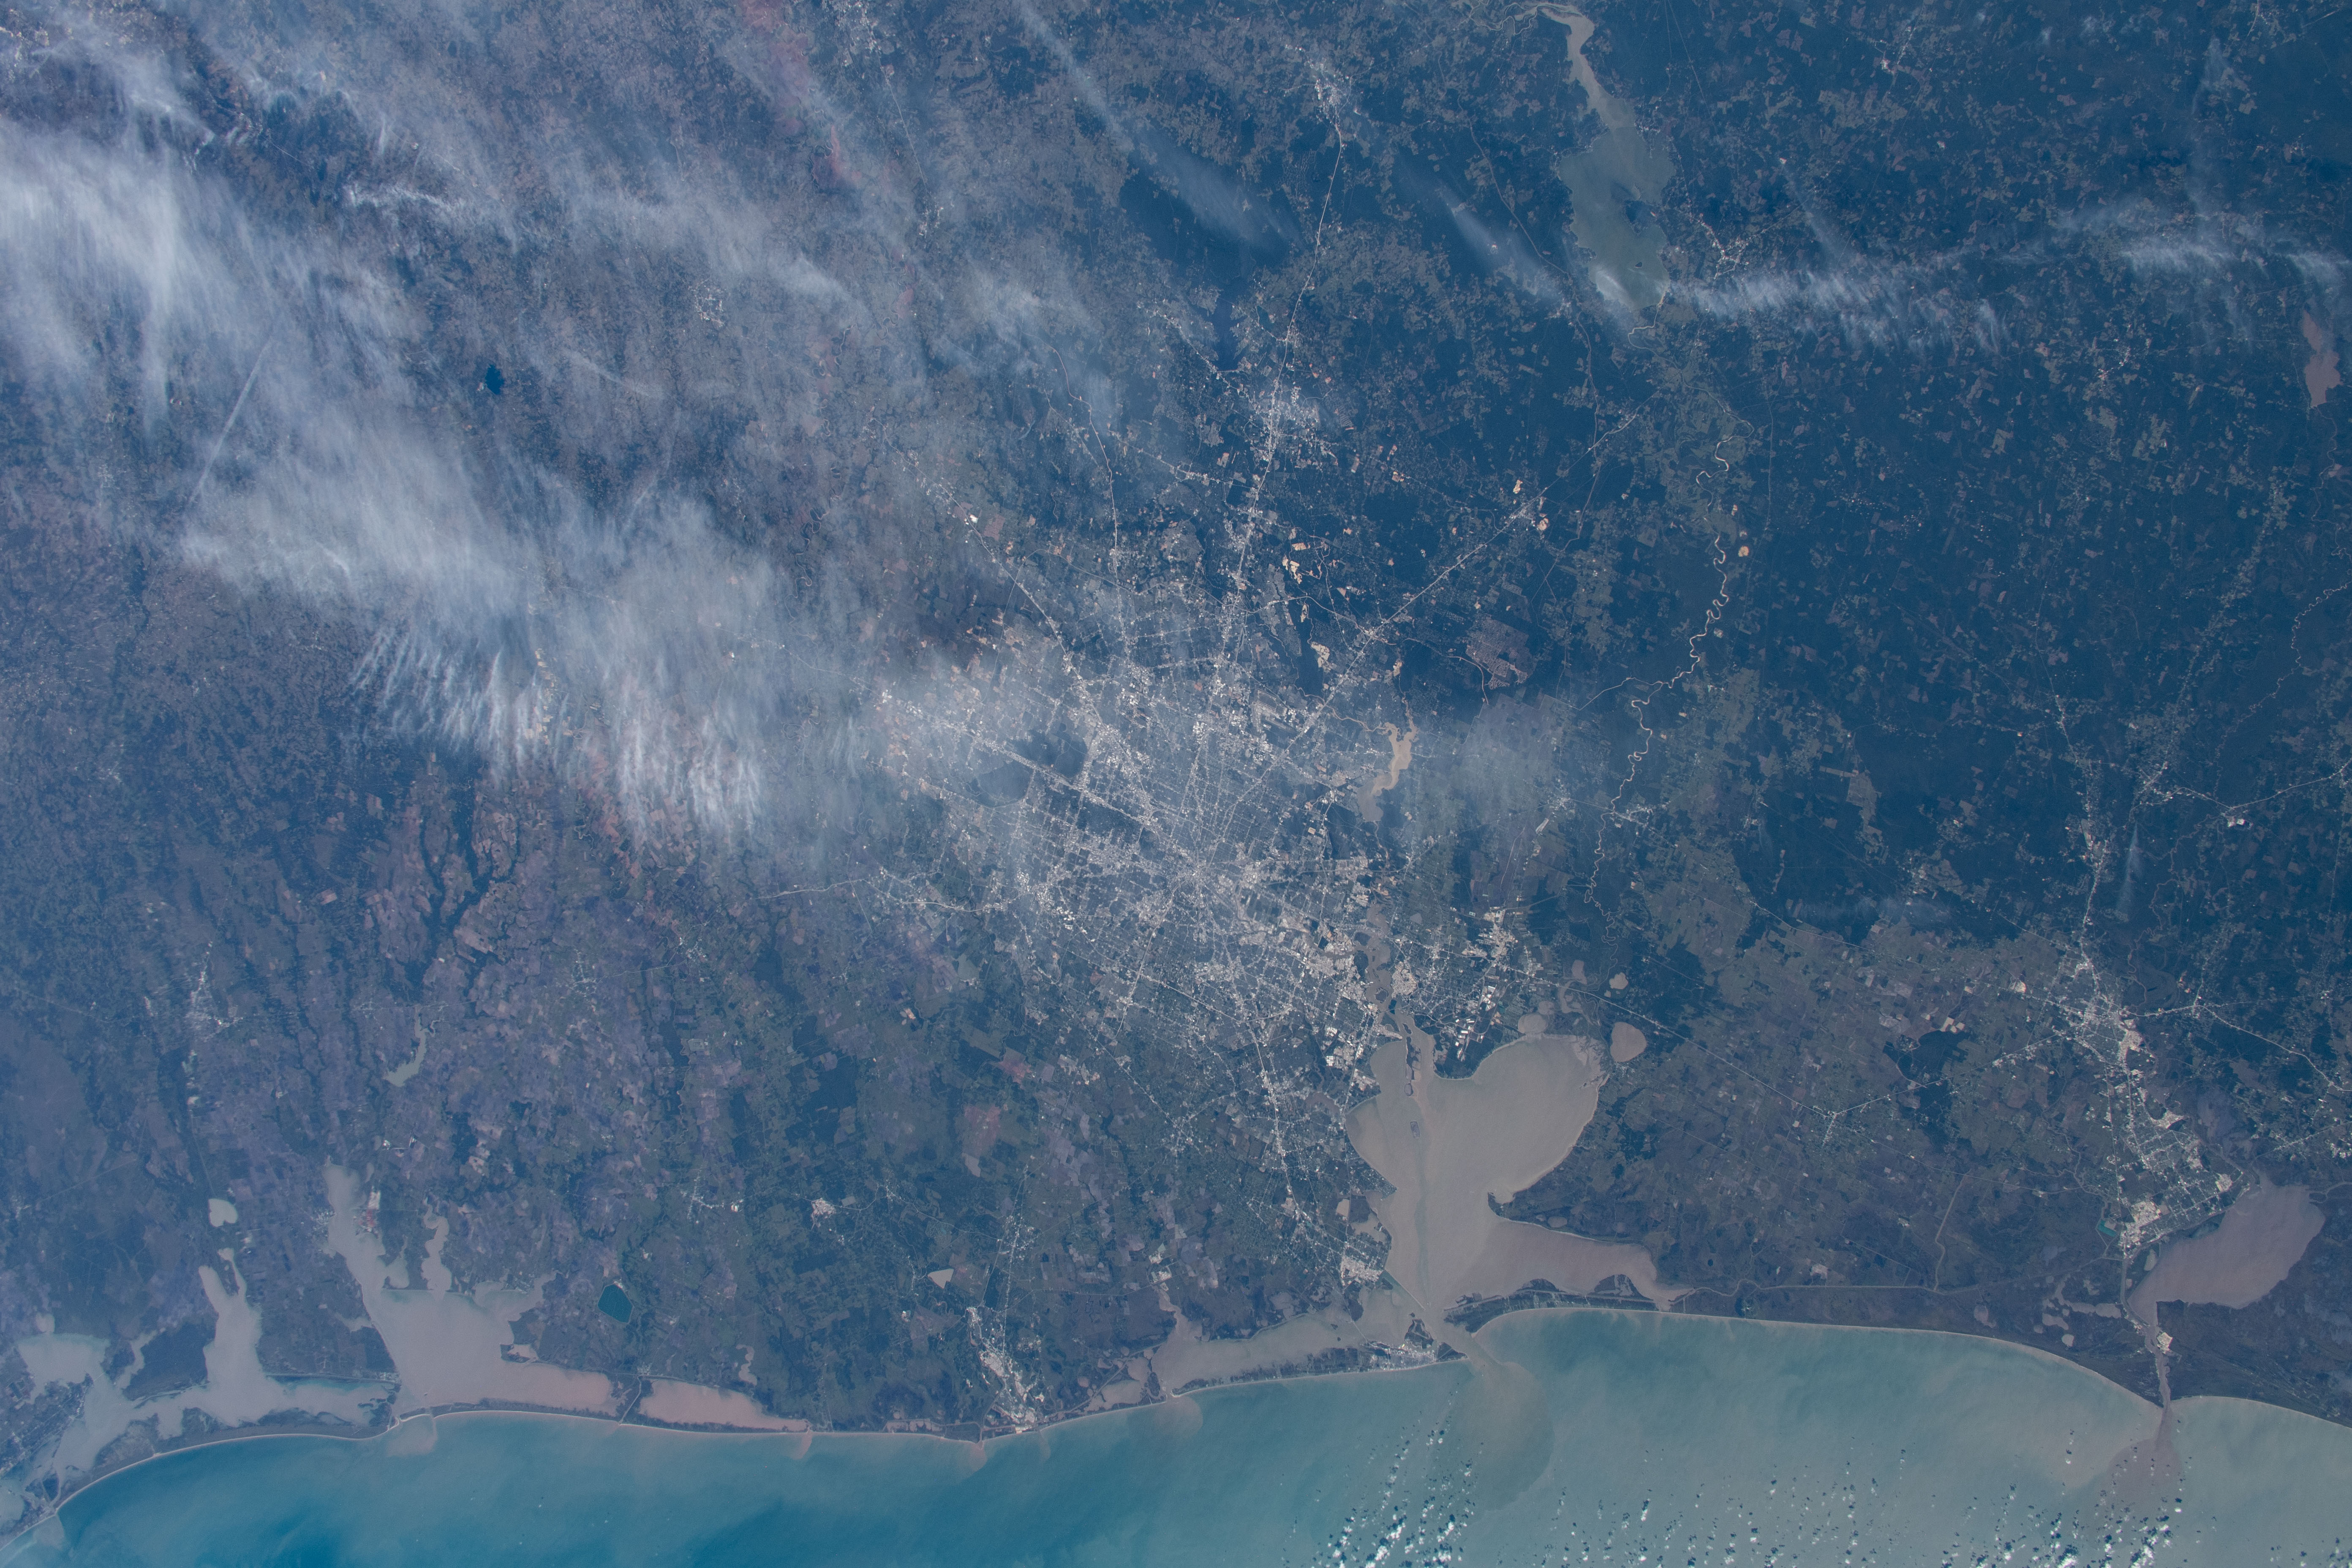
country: USA-TEXAS
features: HOUSTON, GALVESTON BAY, GALVESTON ISLAND
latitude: 30.0
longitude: -95.5
